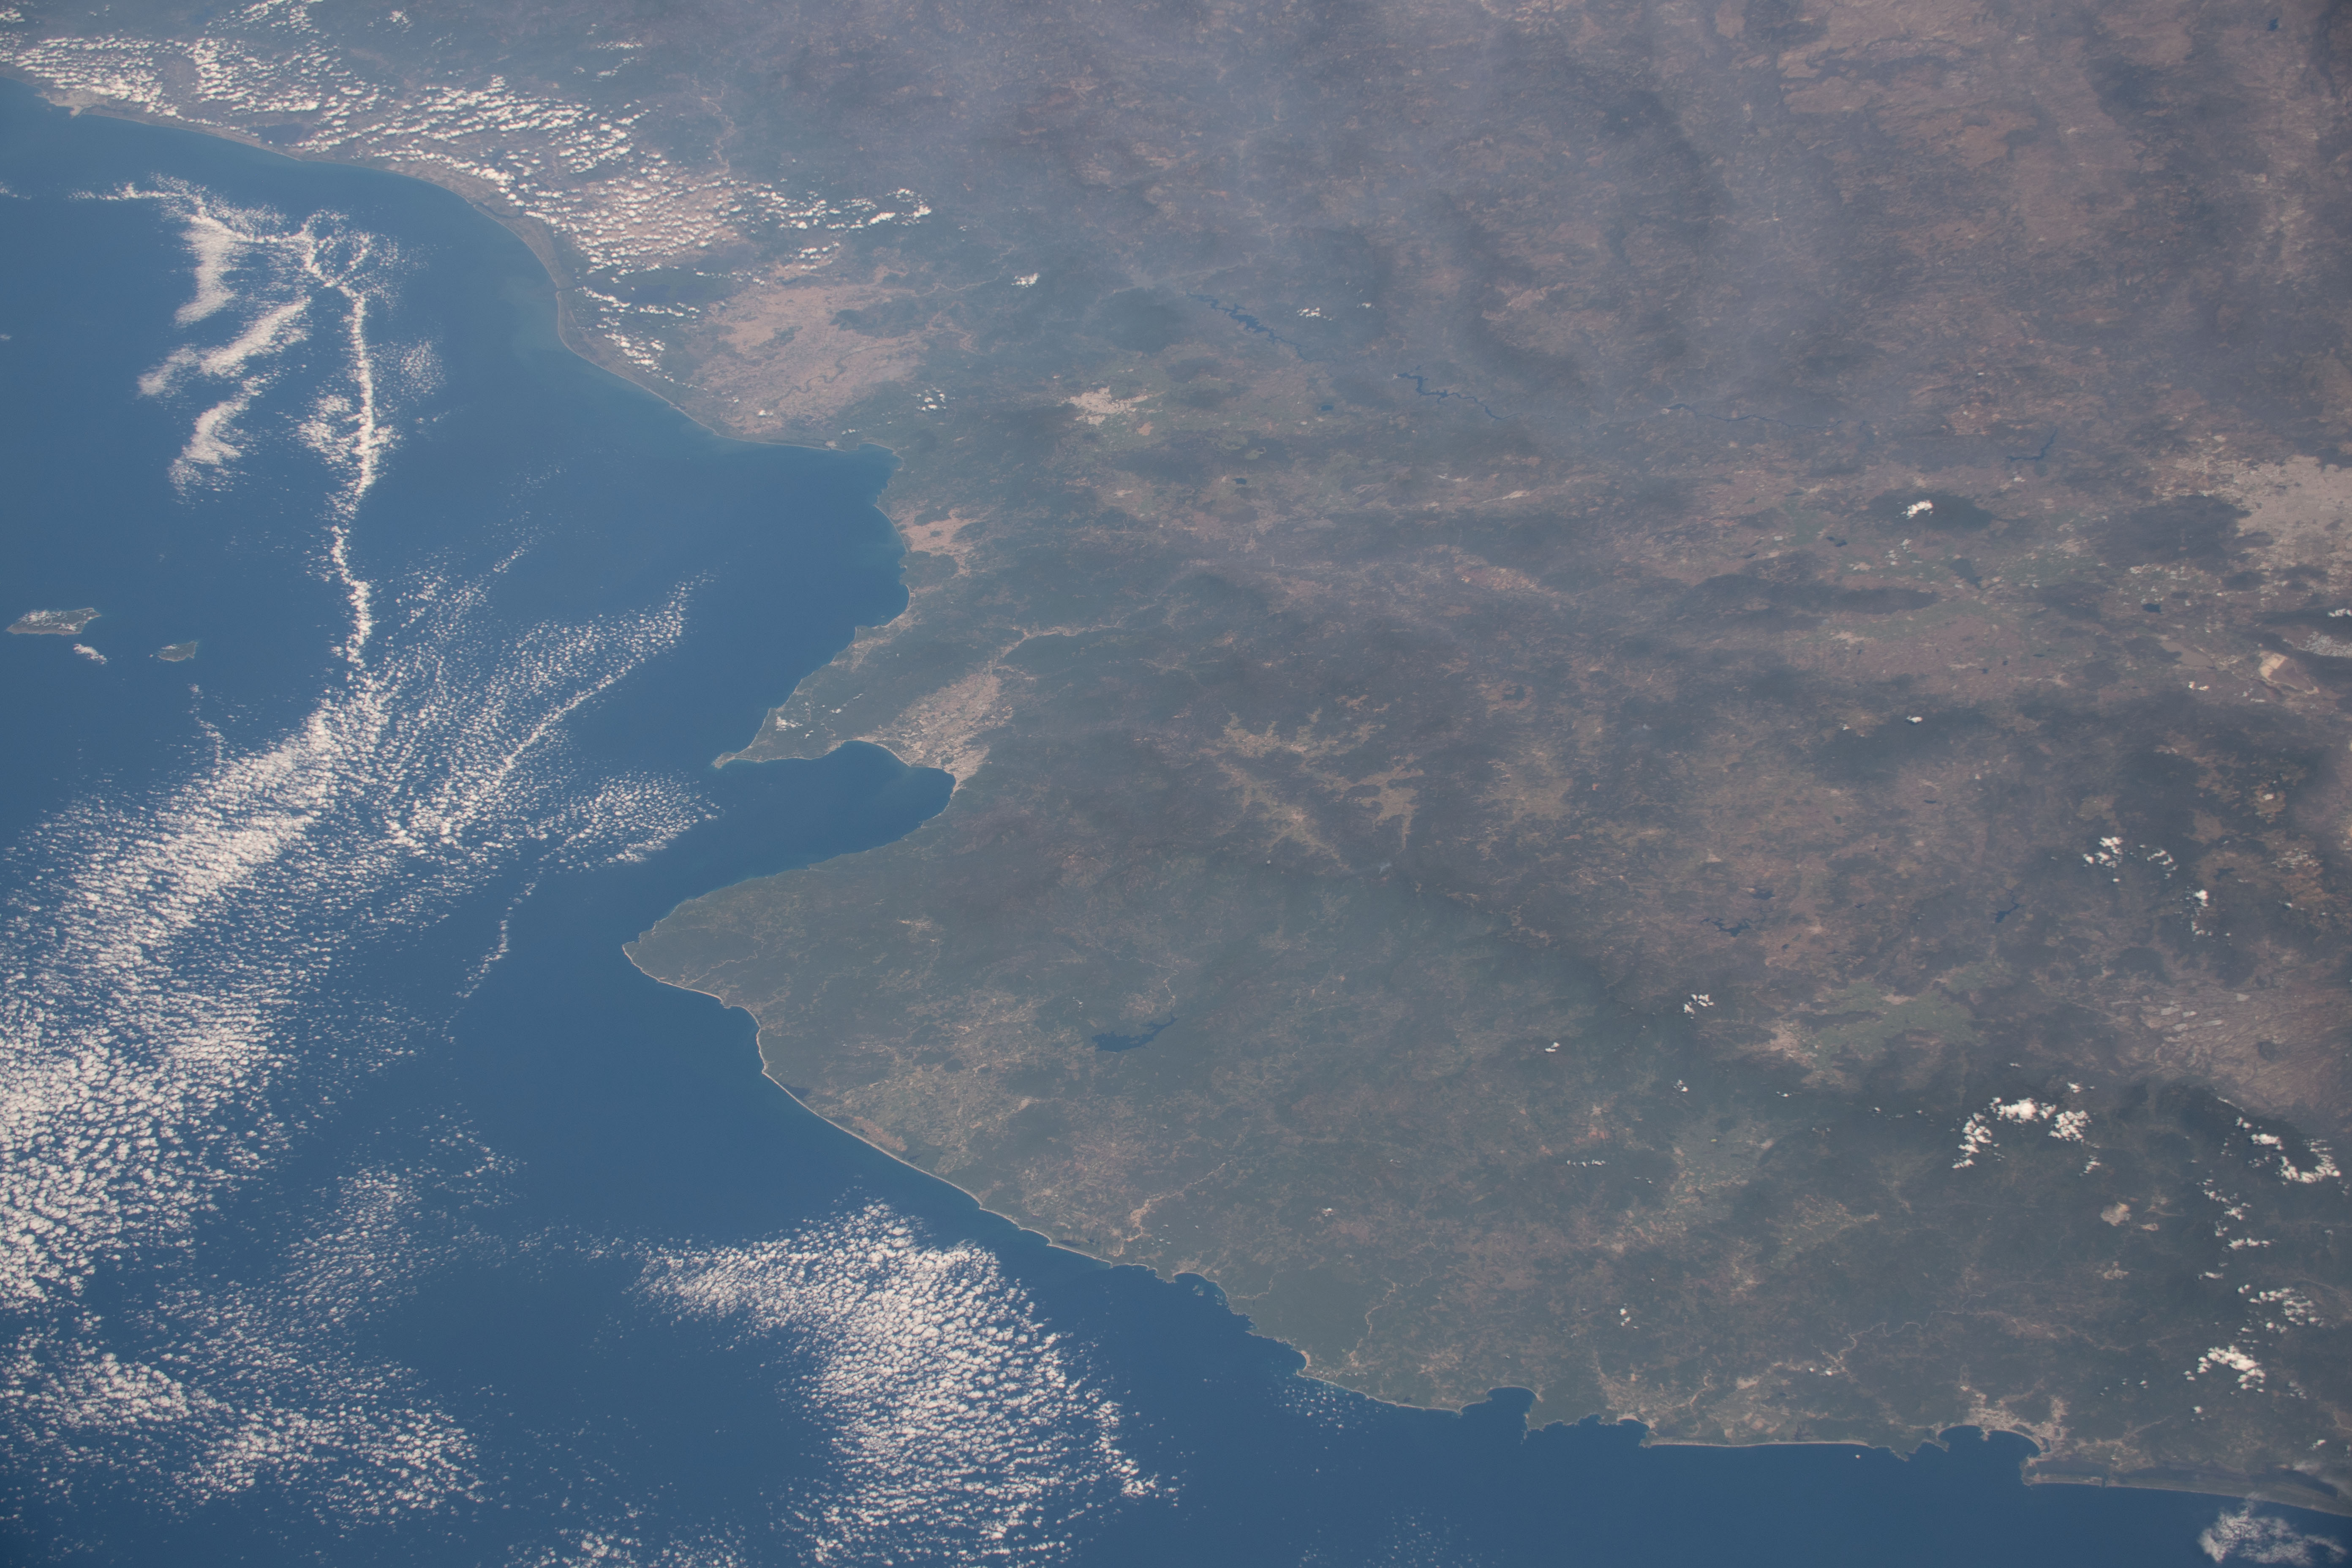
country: MEXICO
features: BANDERAS BAY, COAST
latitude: 20.5
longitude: -105.0
